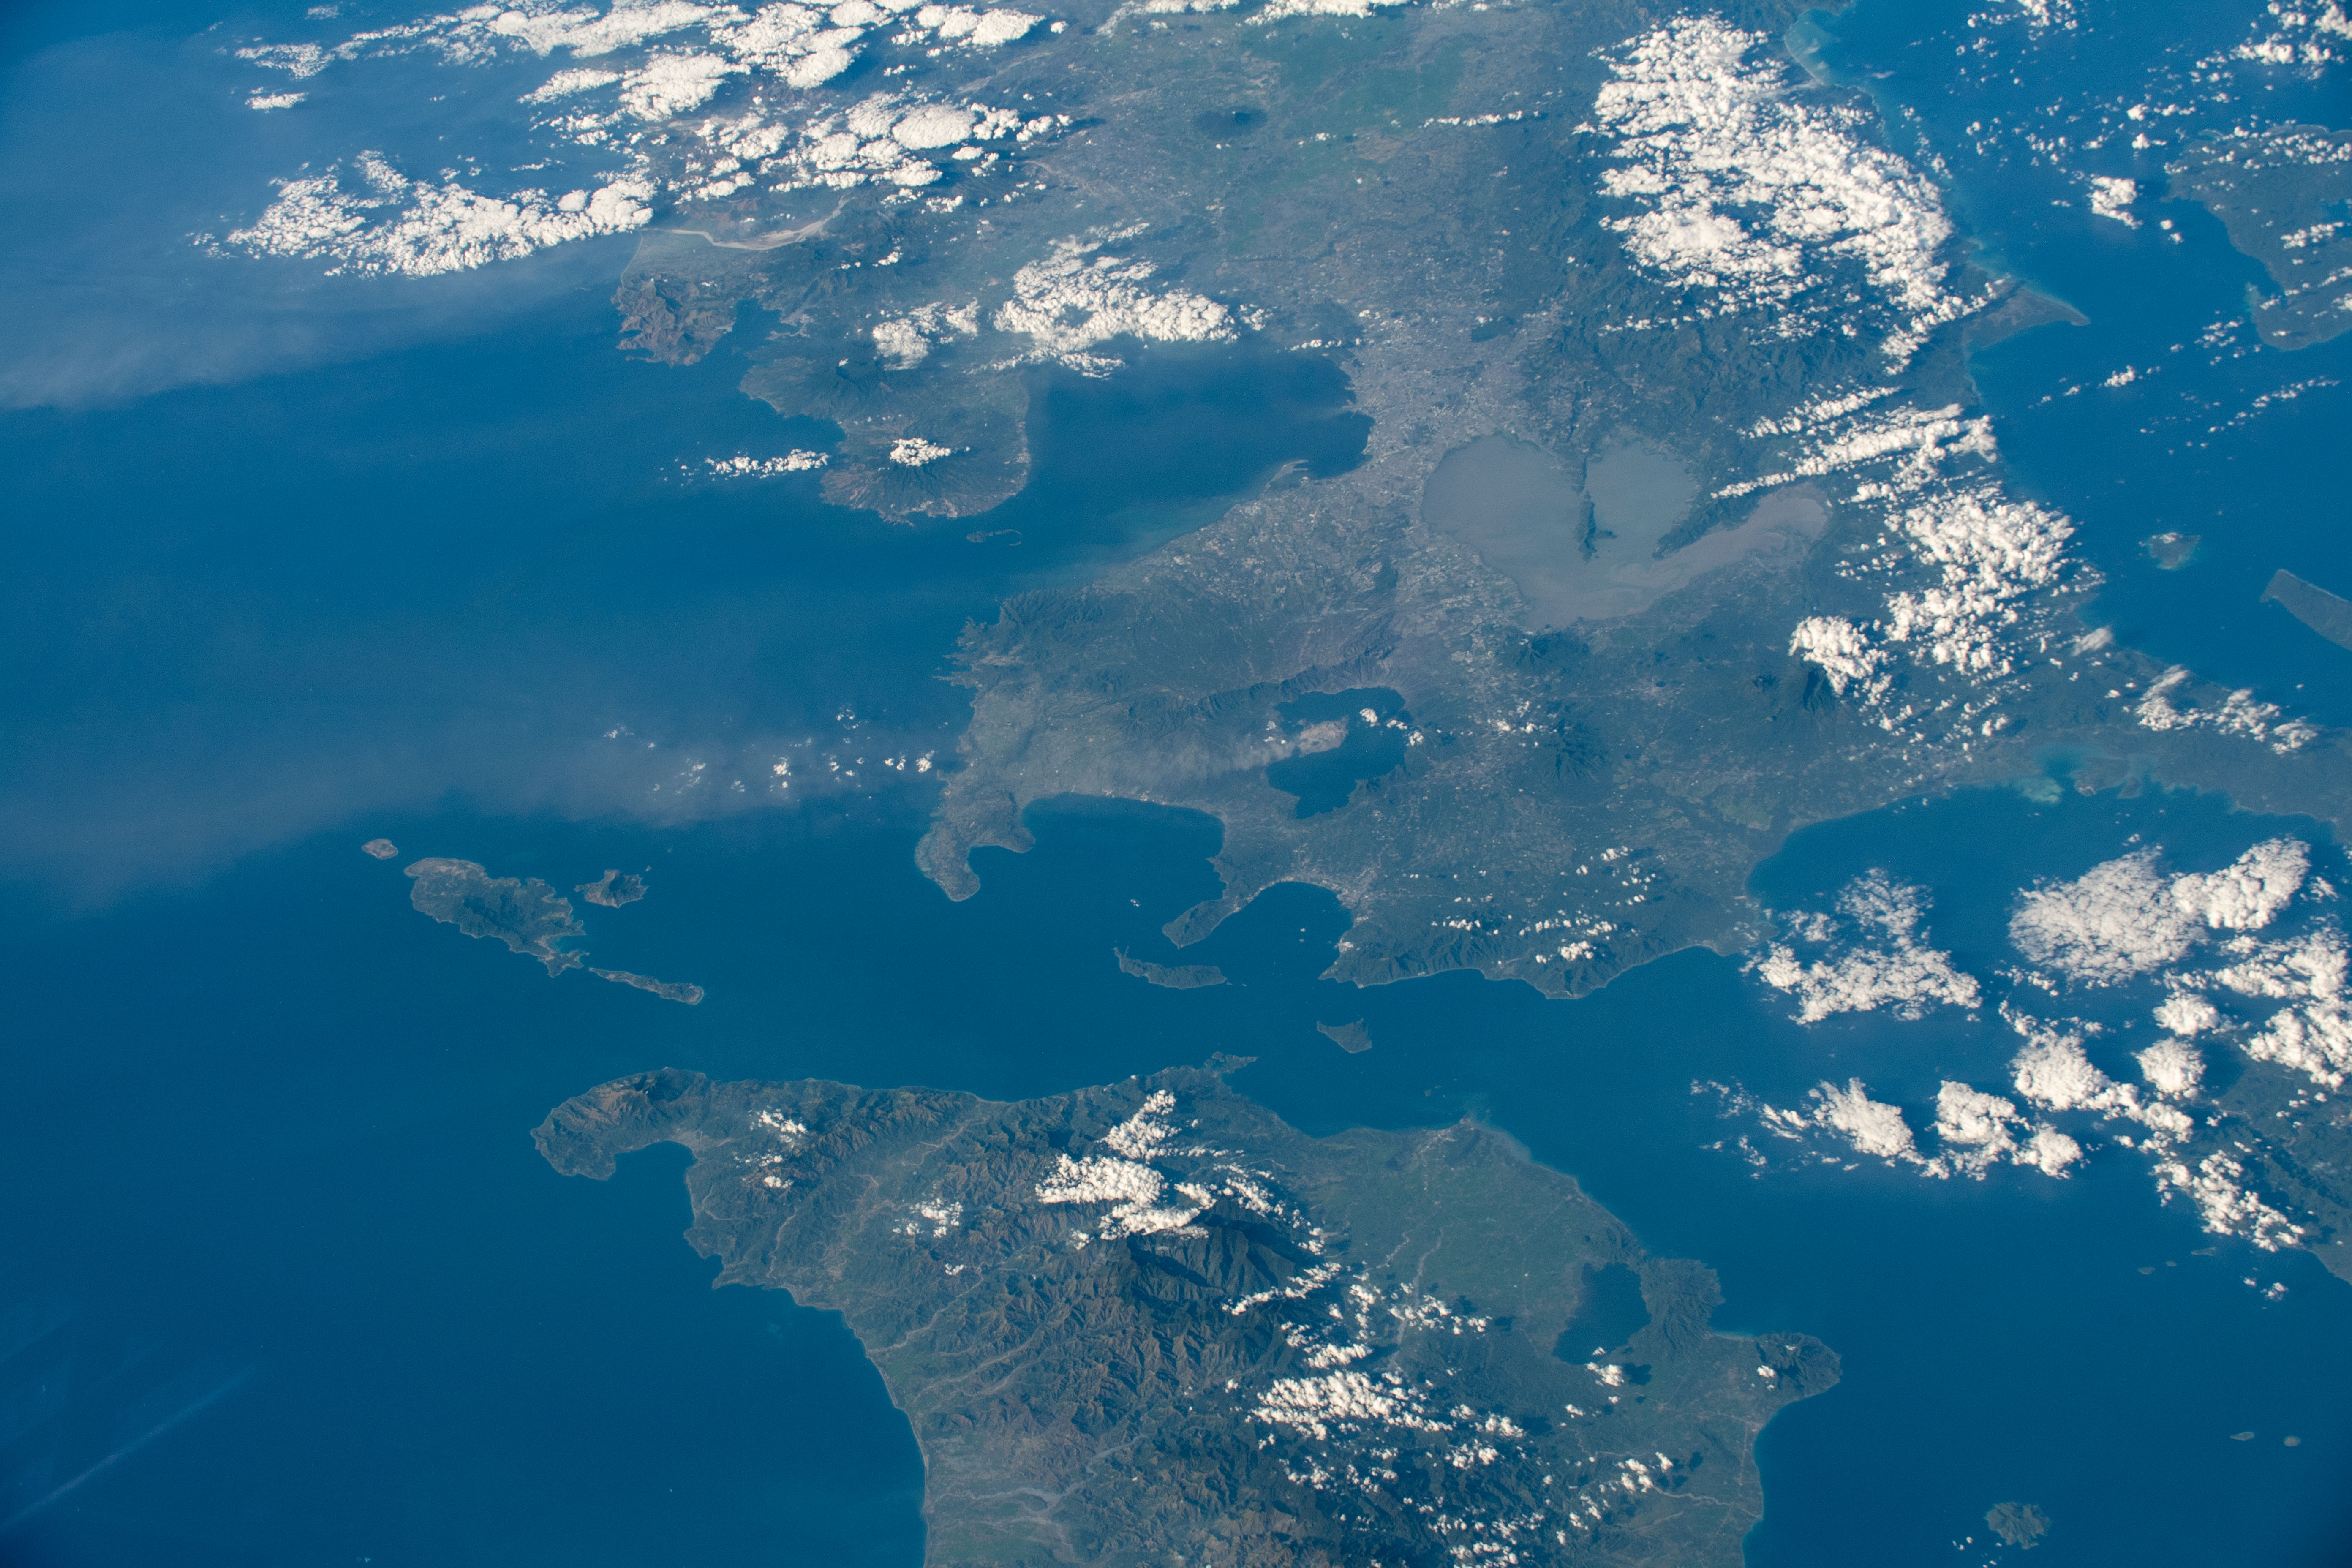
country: PHILIPPINES
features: TAAL VOLCANO, ERUPTION, CALAMBA, BALAYAN BAY, MANILA
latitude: 14.0
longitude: 120.8
